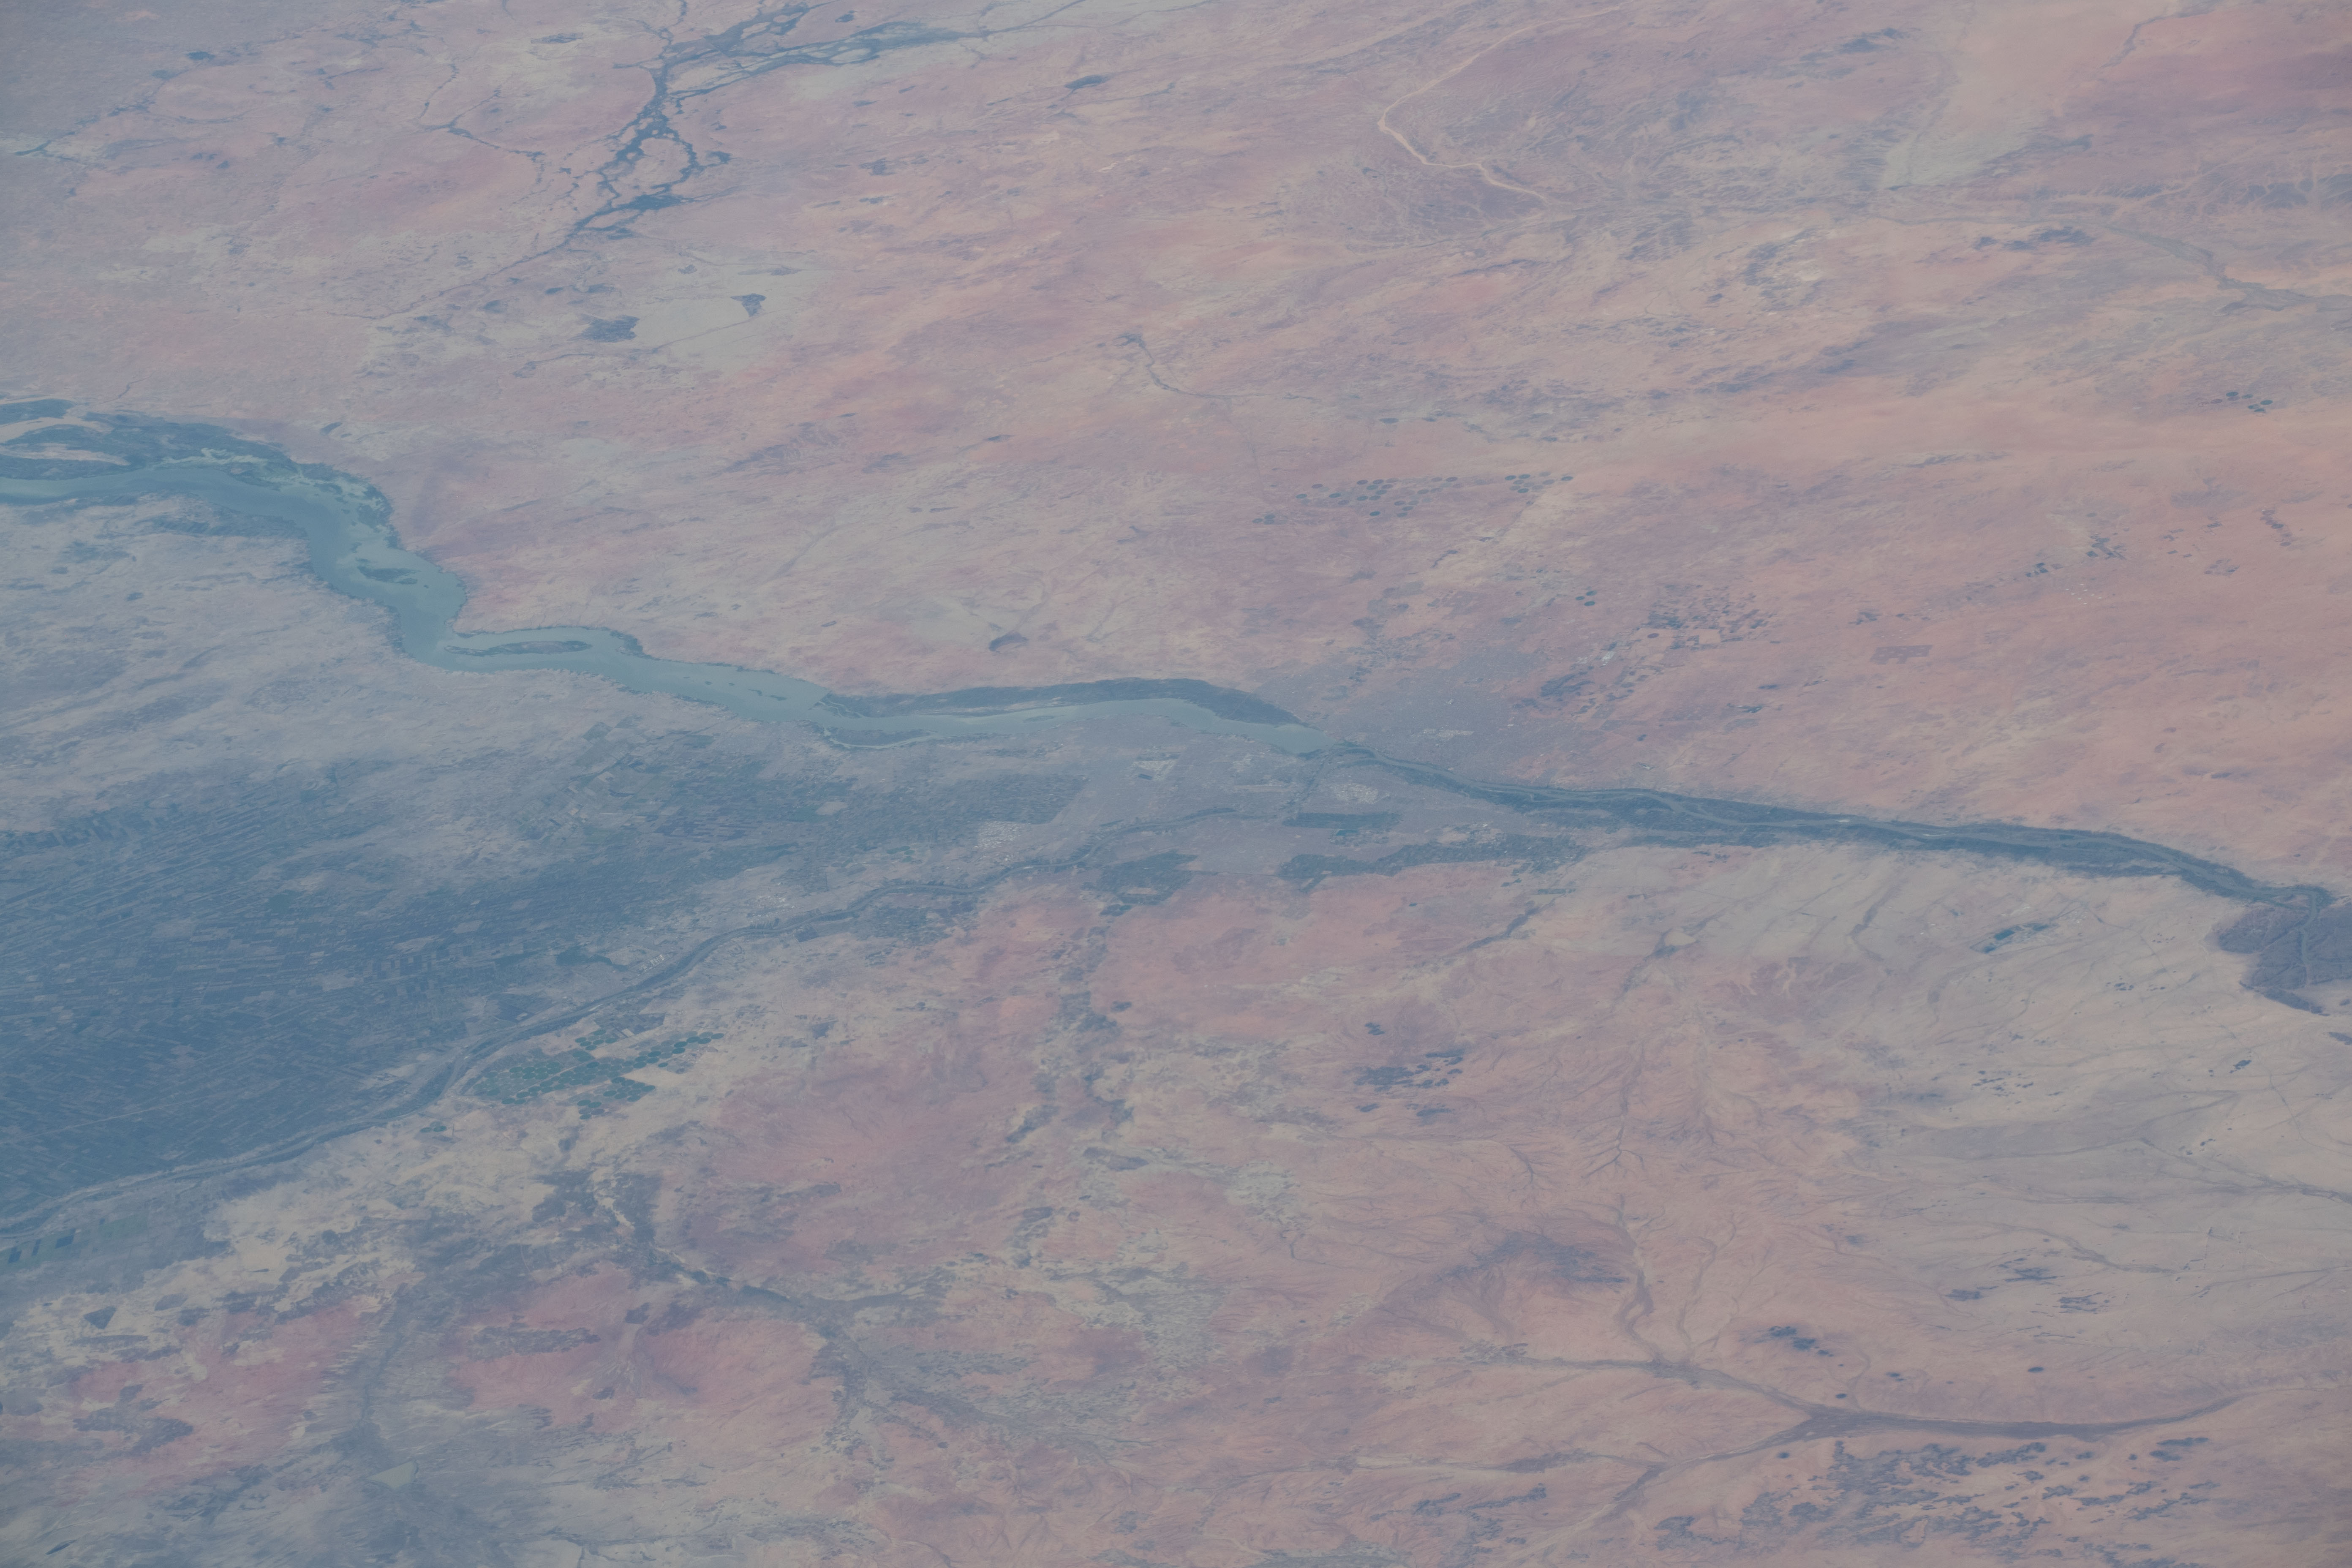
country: SUDAN
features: SUDAN, WHITE NILE RIVER, KHARTOUM
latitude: 15.4
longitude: 32.6
